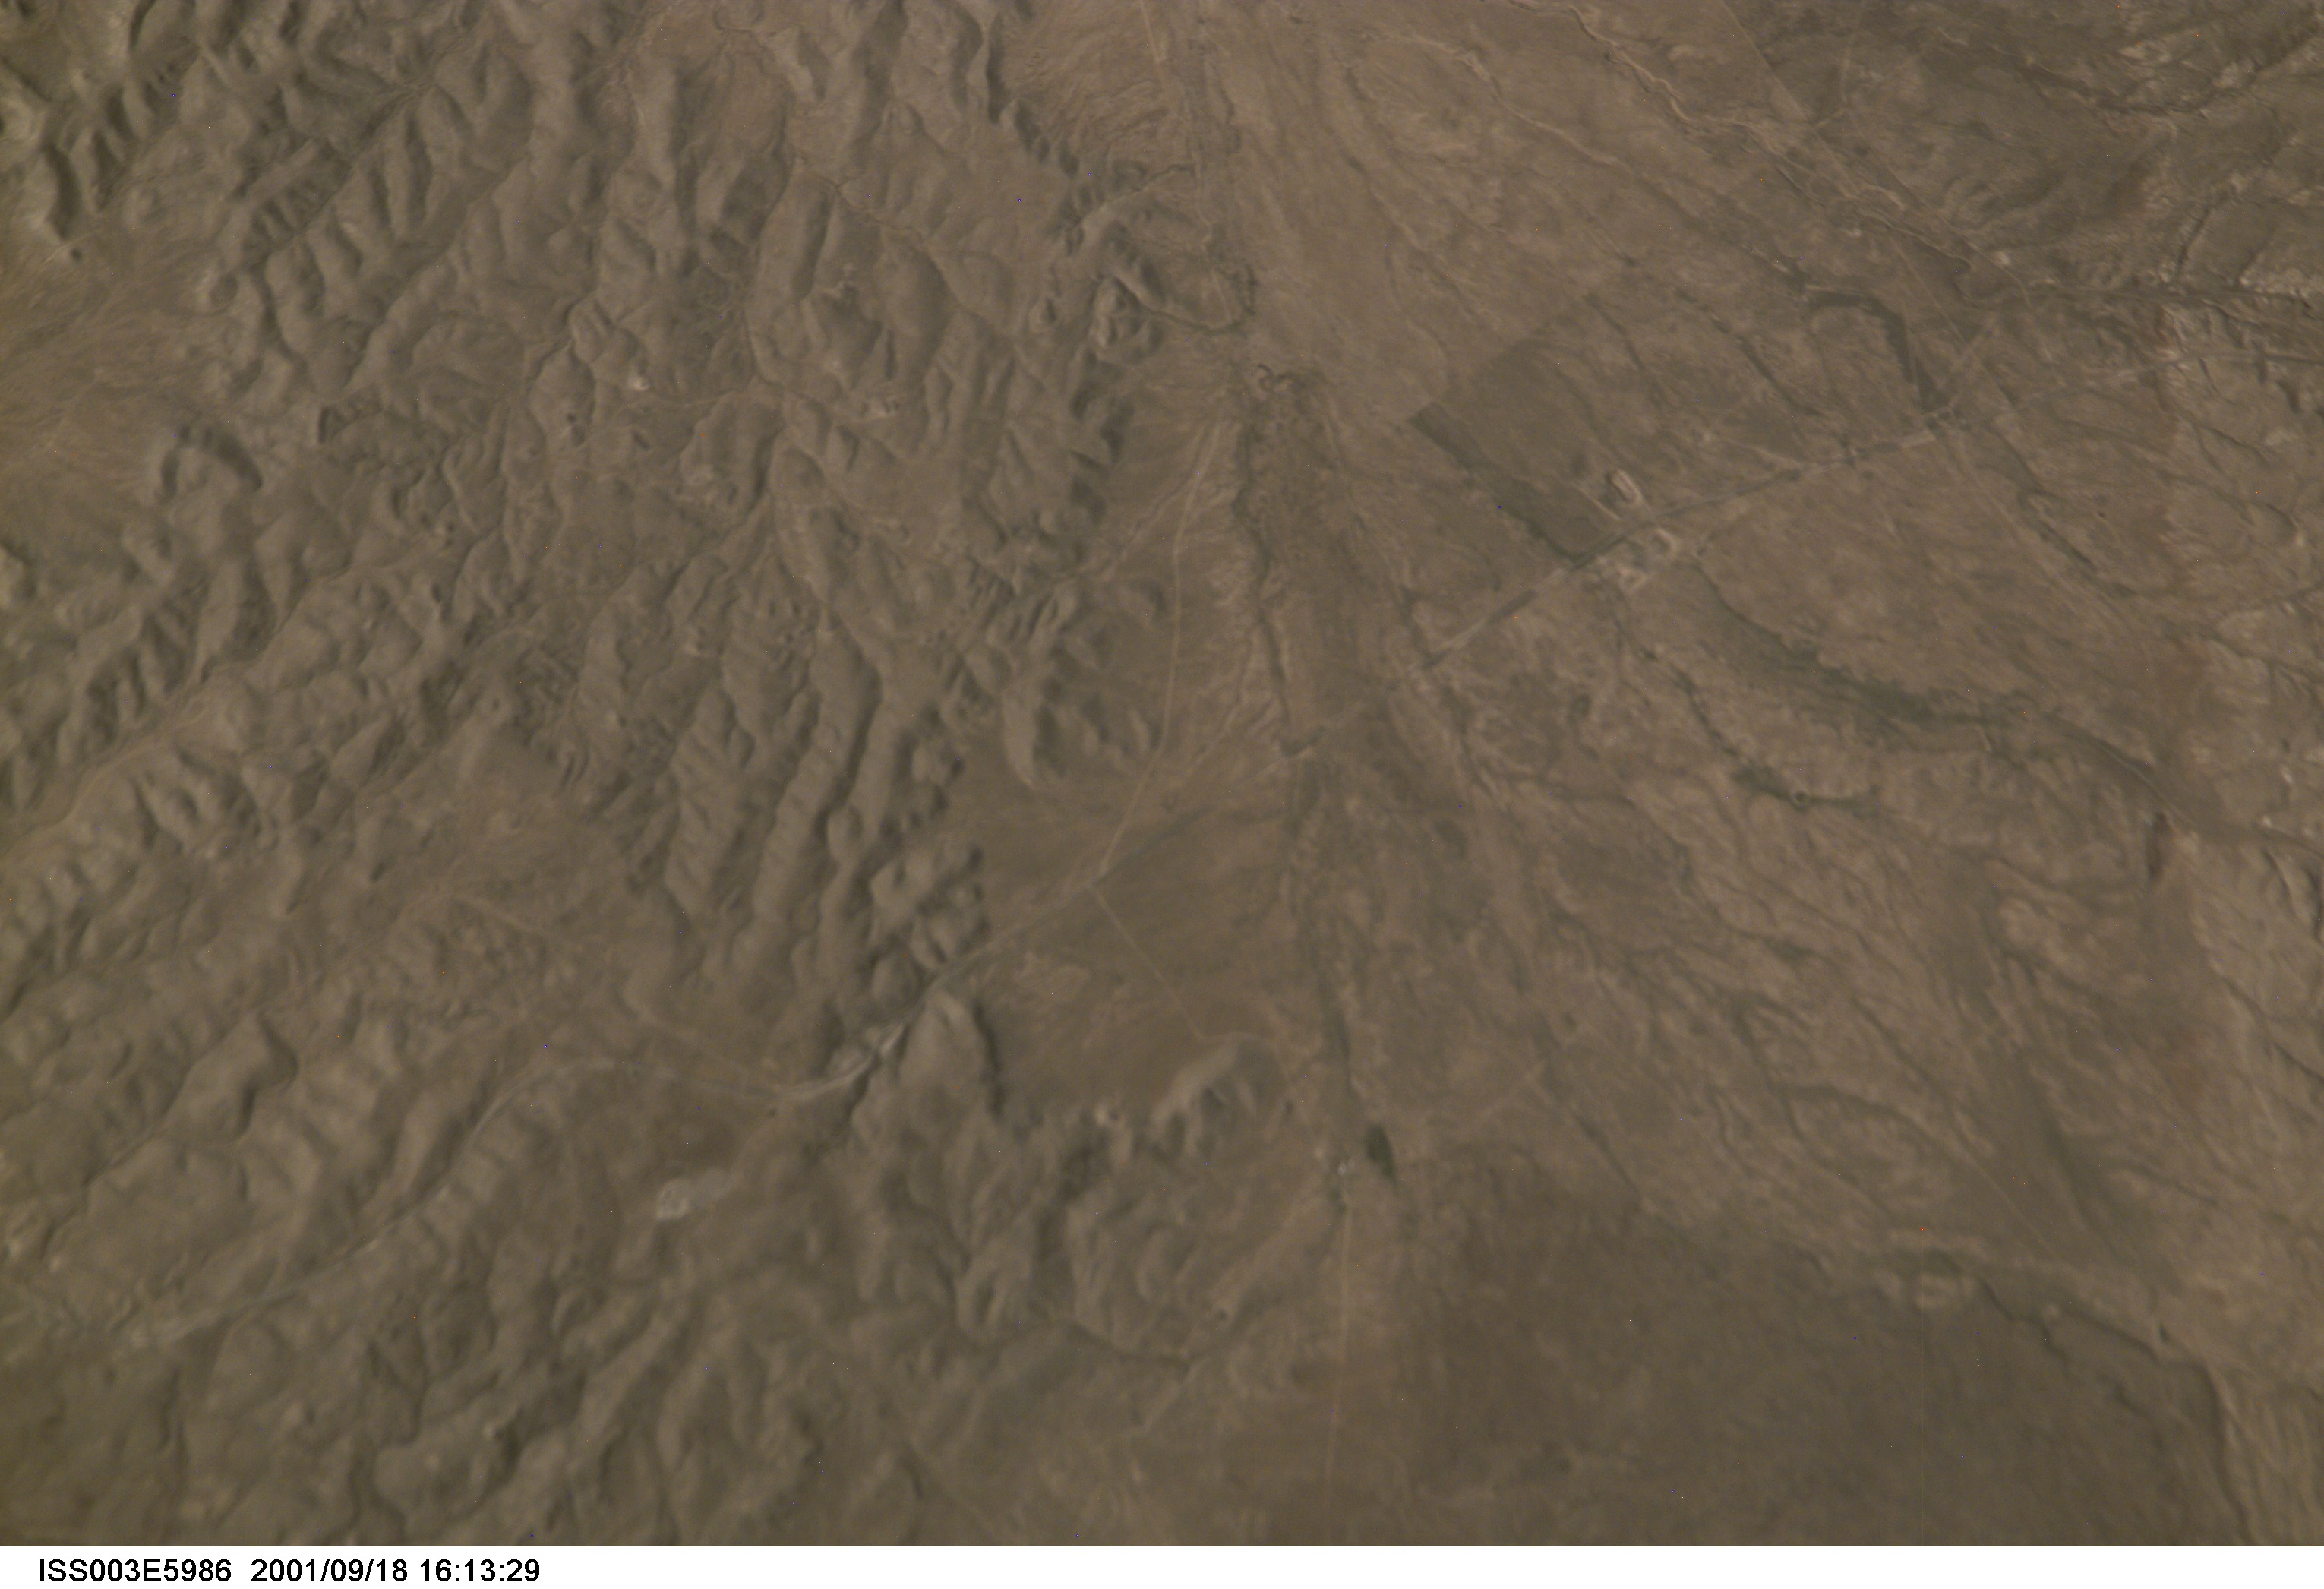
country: USA-NEW MEXICO
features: COLORADO PLATEAU
